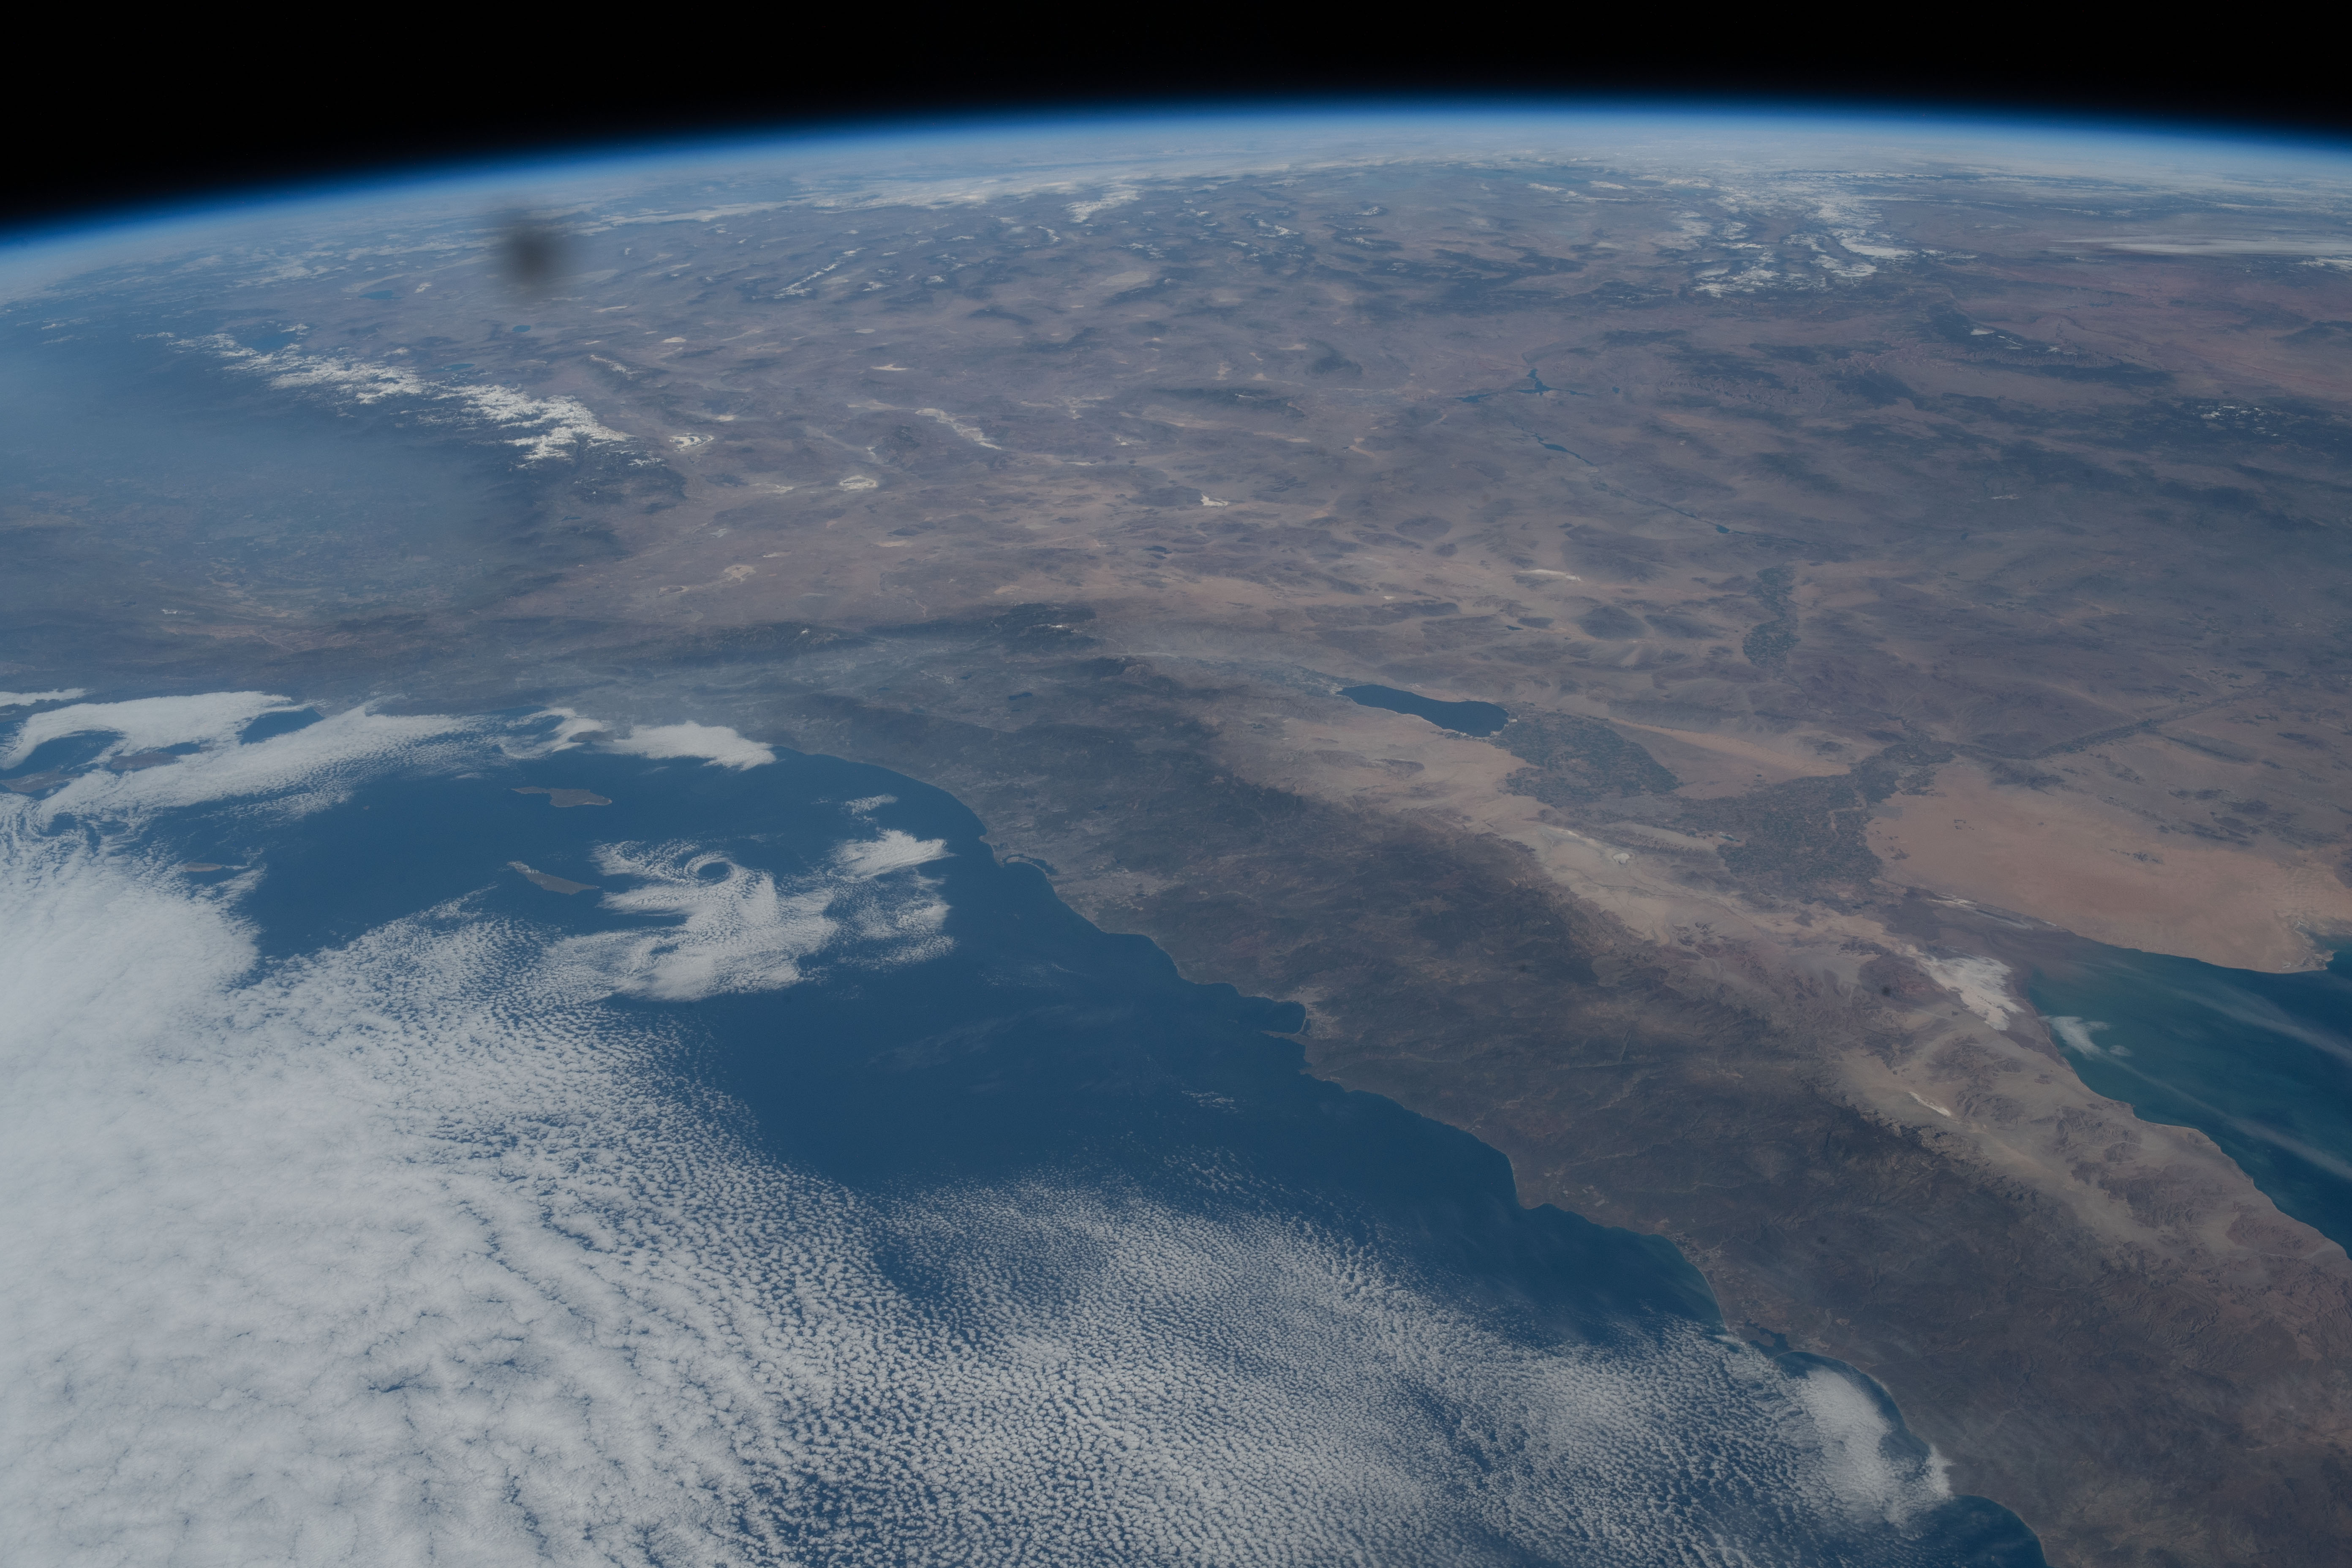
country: USA-CALIFORNIA
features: MEXICALI, SALTON SEA, CATALINA ISLAND
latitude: 33.0
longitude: -116.5
